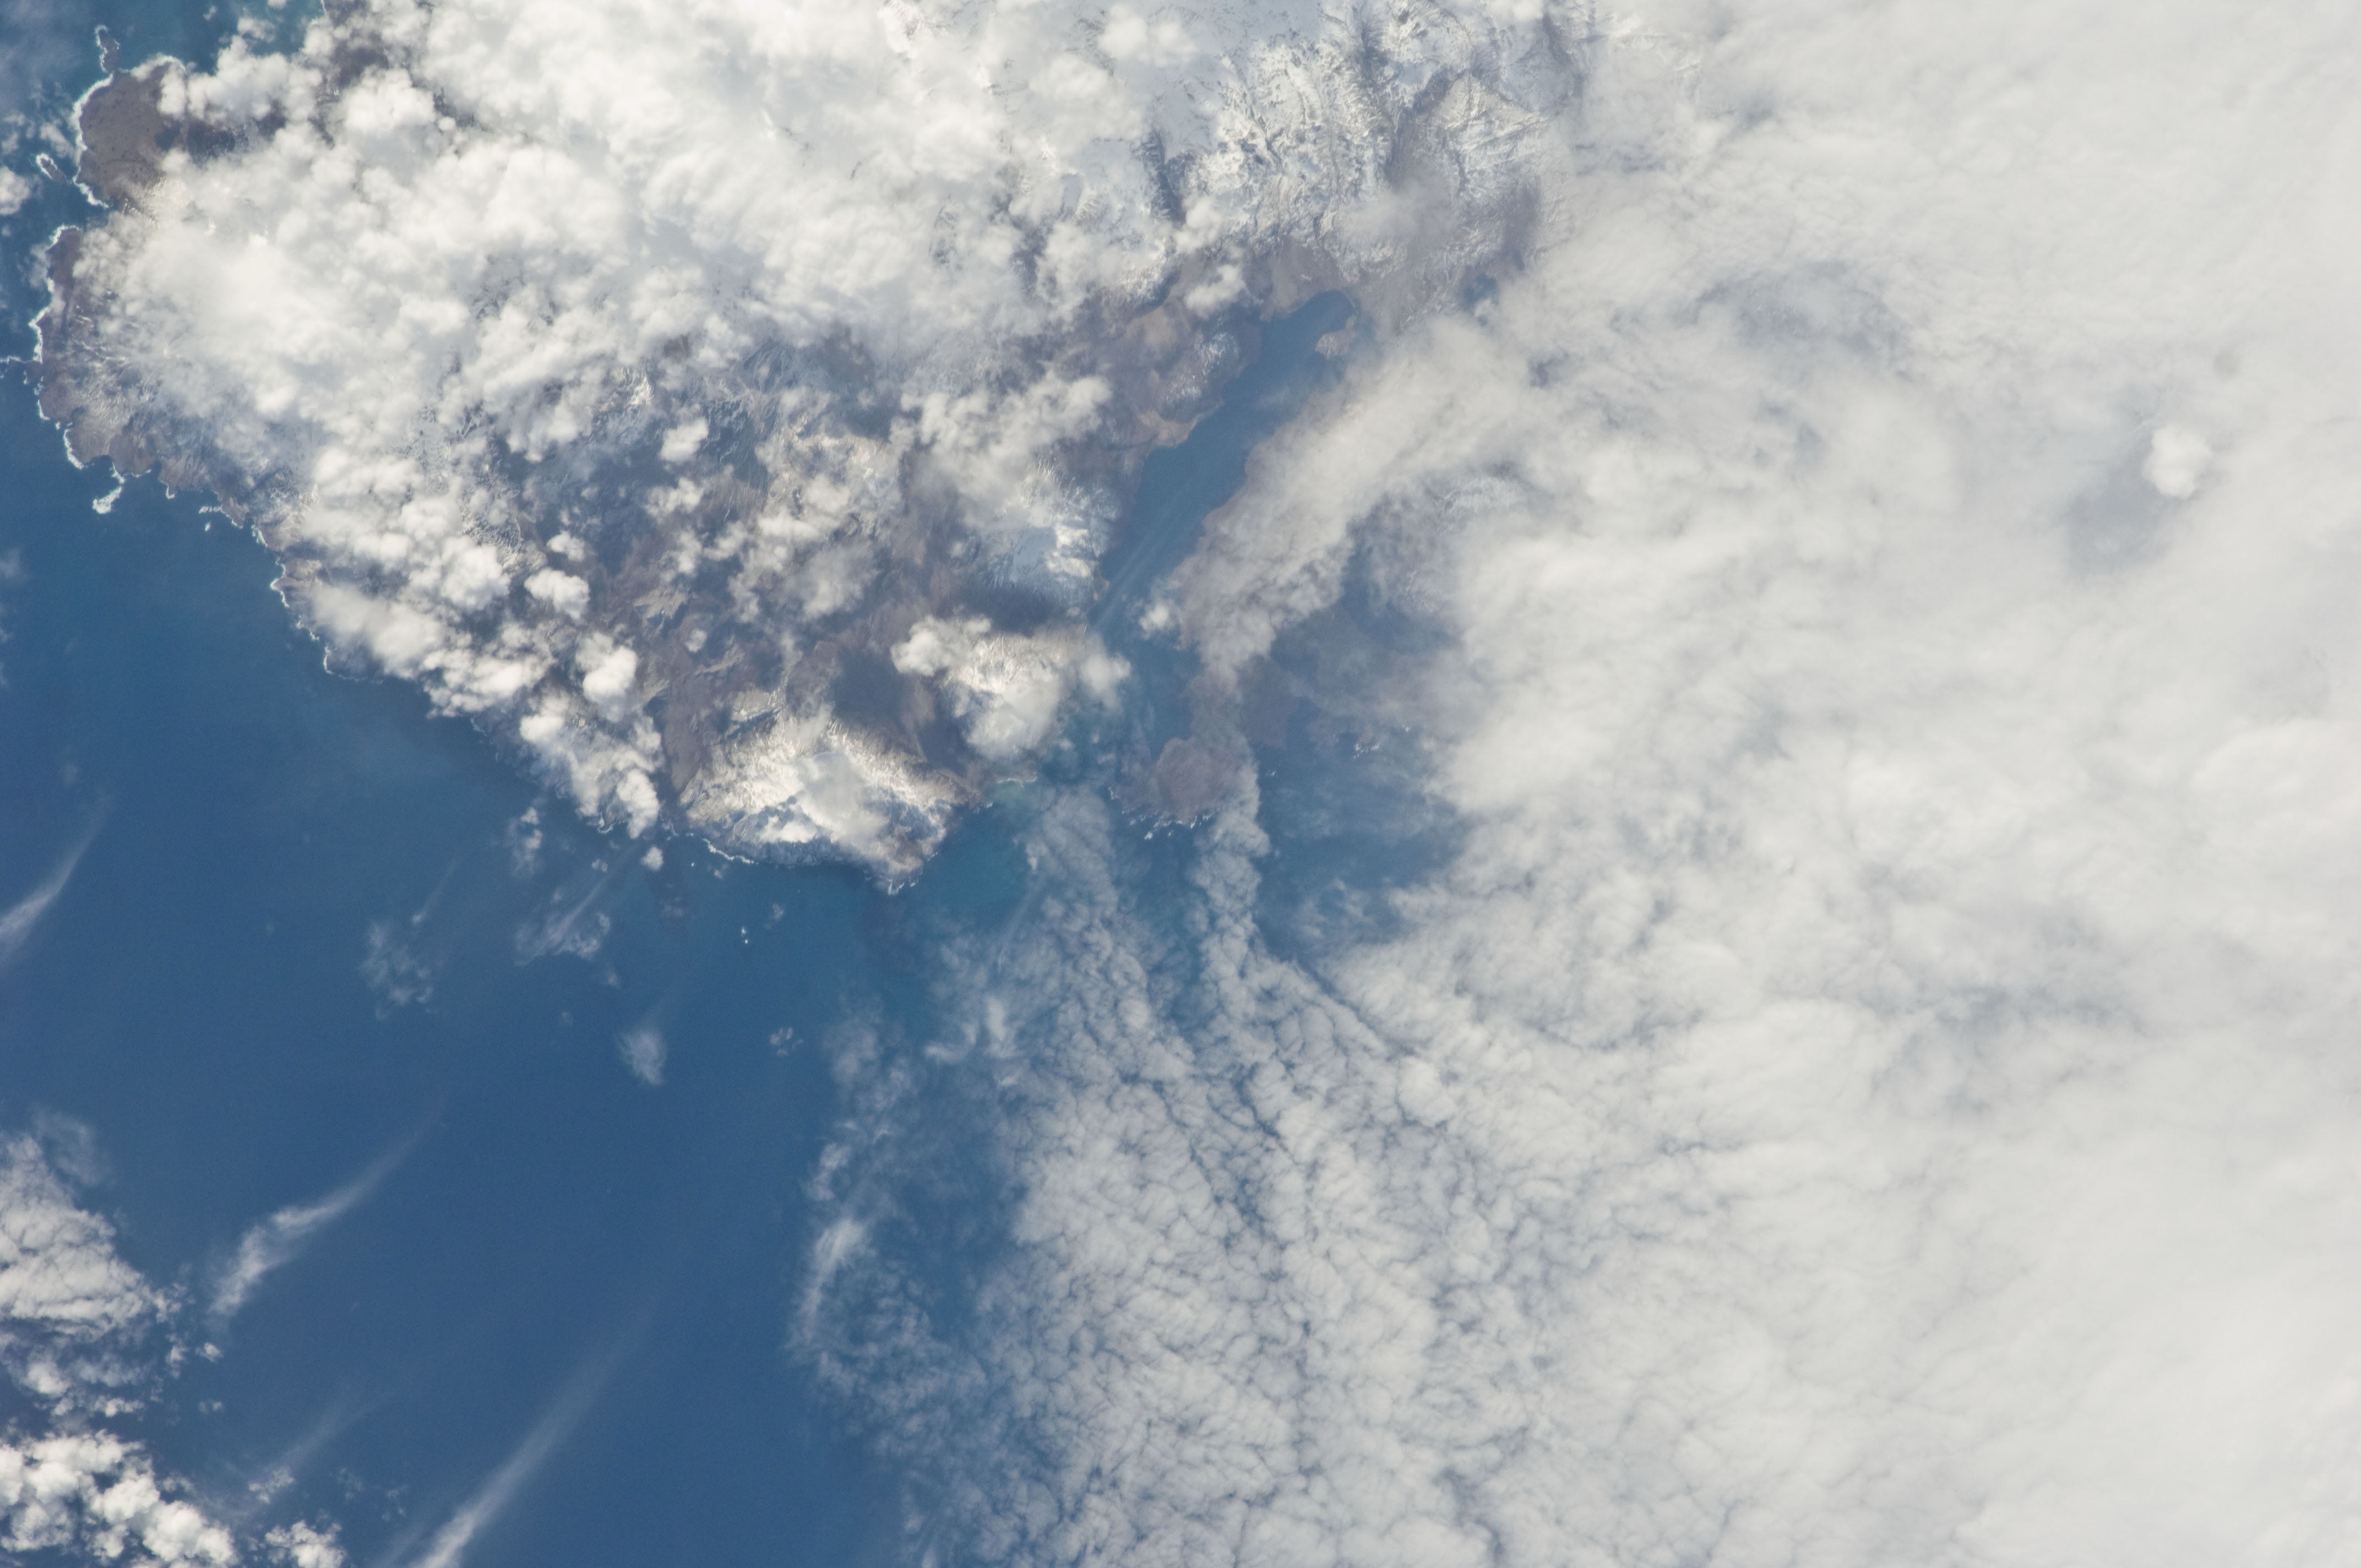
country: KERGUELEN ILES
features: RALLIER DU BATY PENINSULA, CAPE BOURBON, C. DAUPHIN, MTS., SNOW
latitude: -49.6
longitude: 69.1
